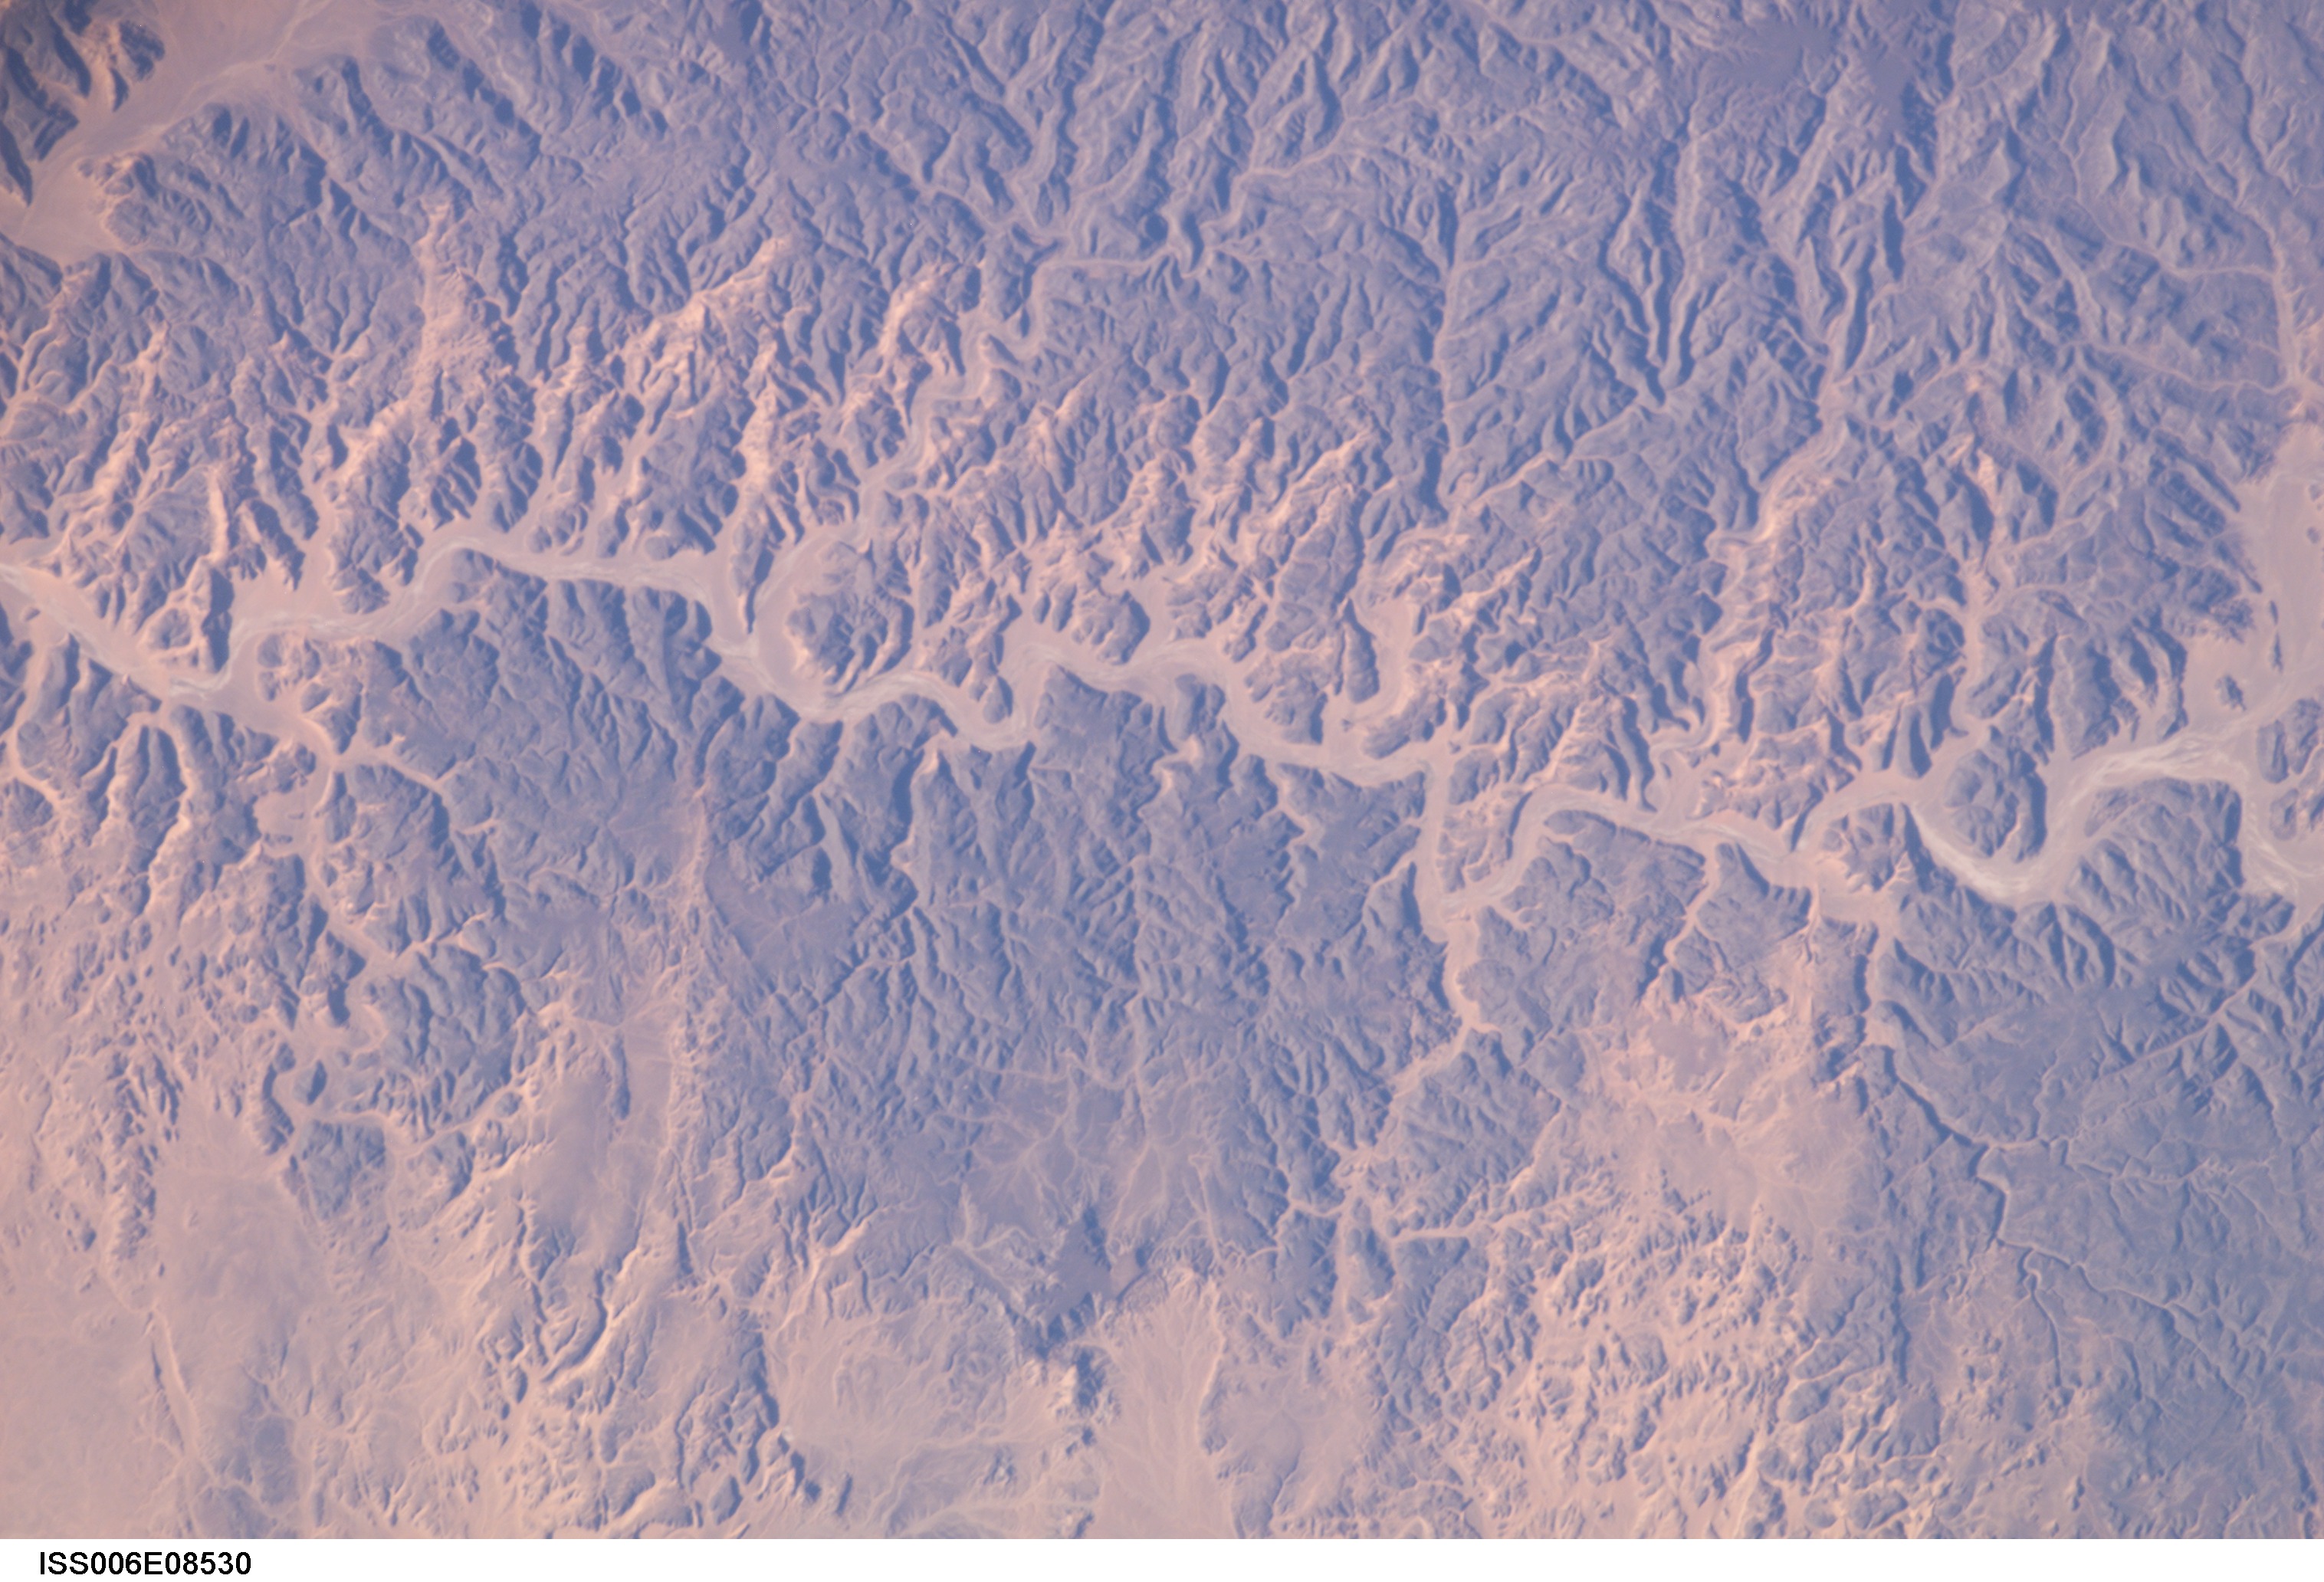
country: NIGER
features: PLATEAU DU DJADO, WADI
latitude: 22.0
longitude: 12.5
